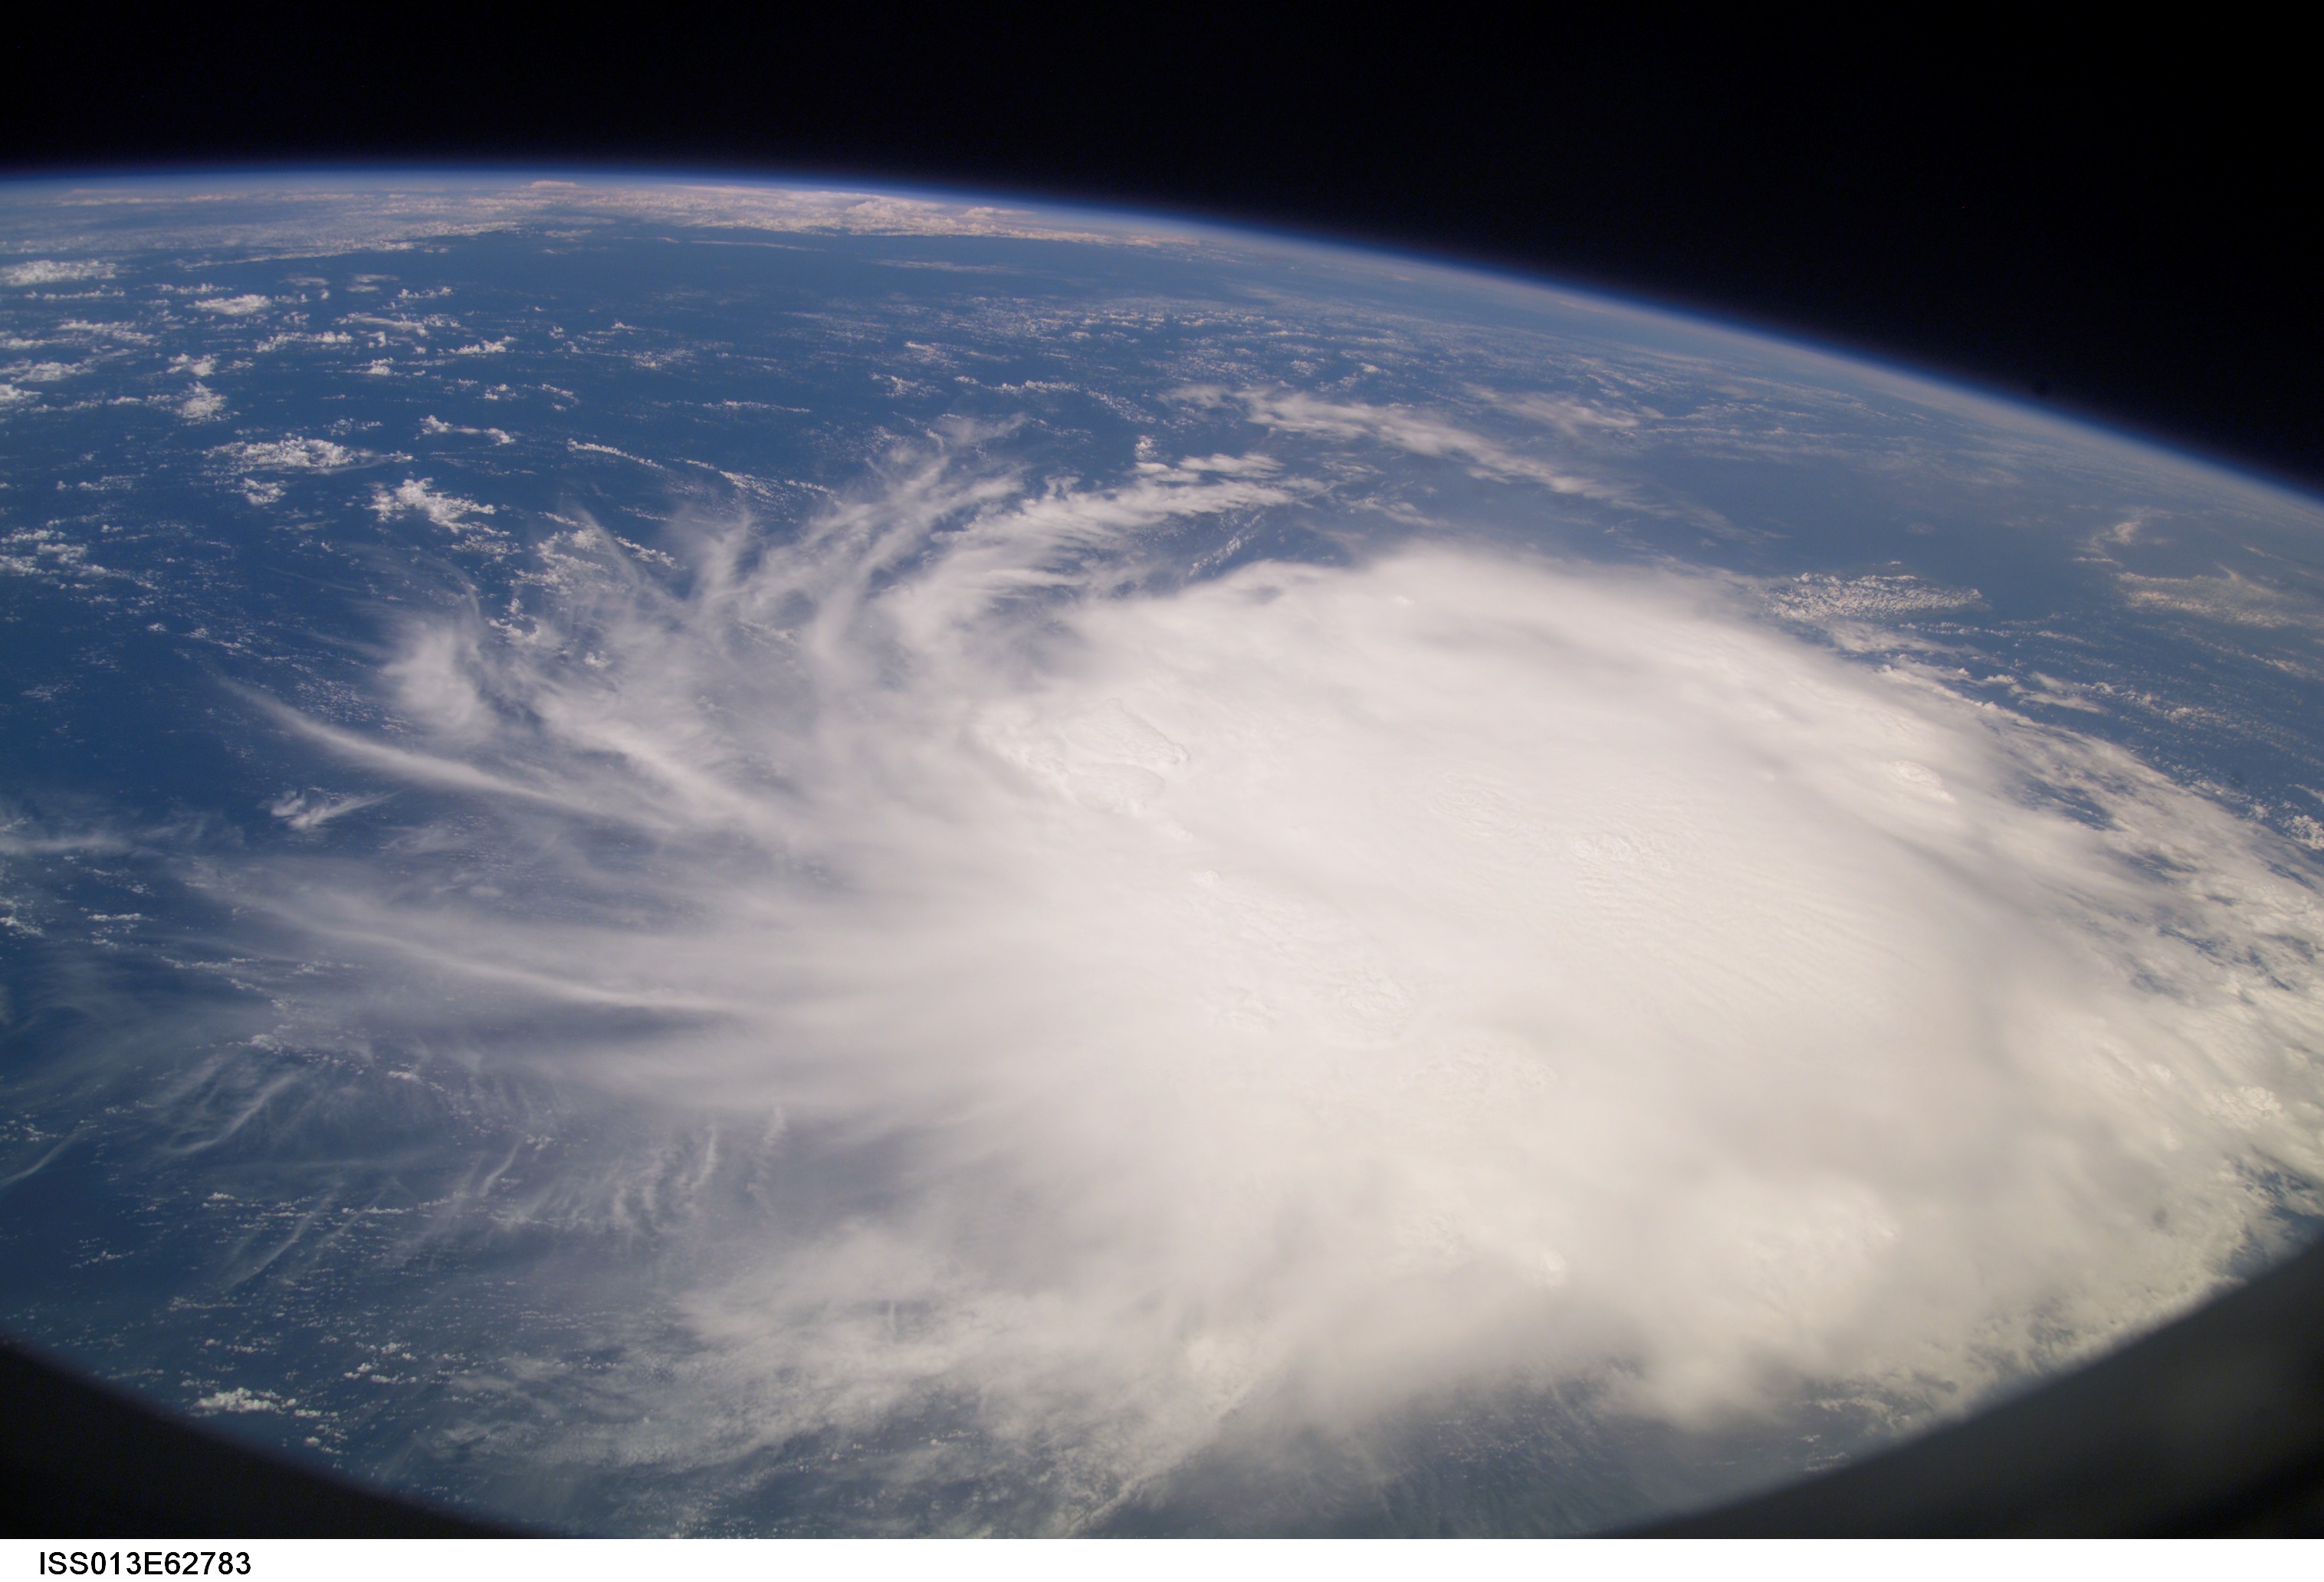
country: ATLANTIC OCEAN
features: PAN-TROPICAL STORM CHRIS
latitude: 19.2
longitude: -63.4
